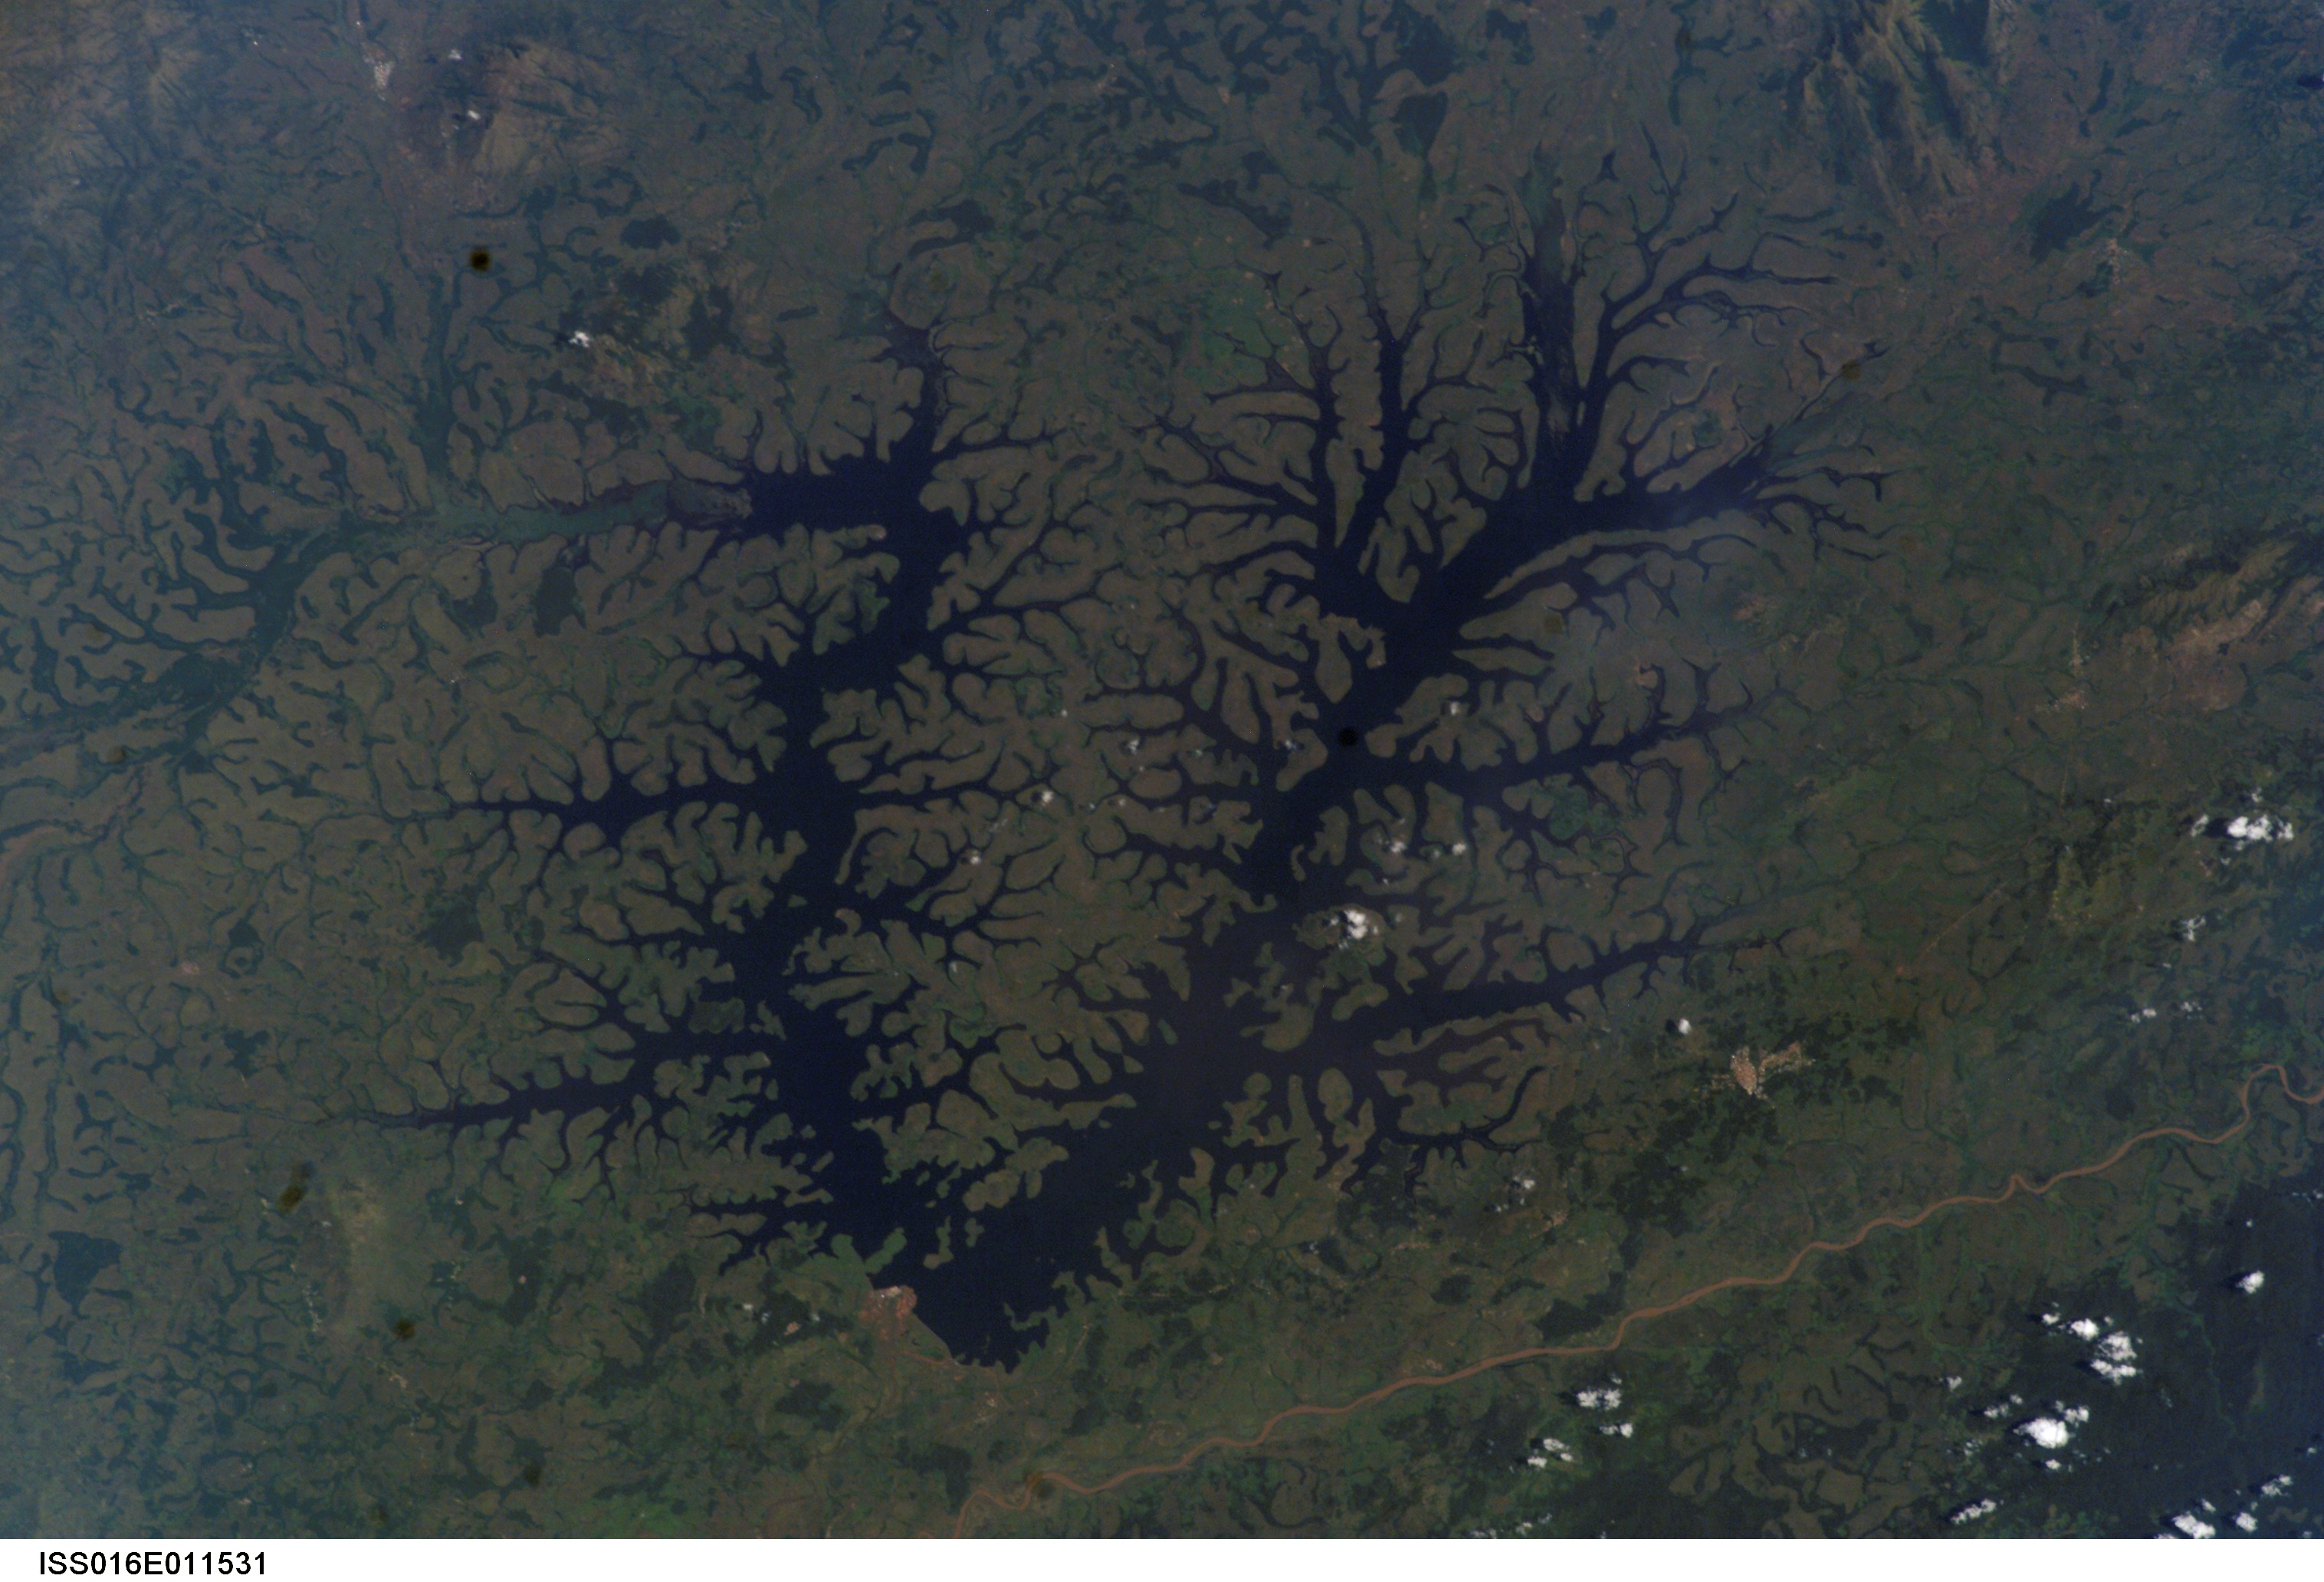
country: CAMEROON
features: BAMENDJING RES., MBAM R., KIMI
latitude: 6.0
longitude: 11.5
